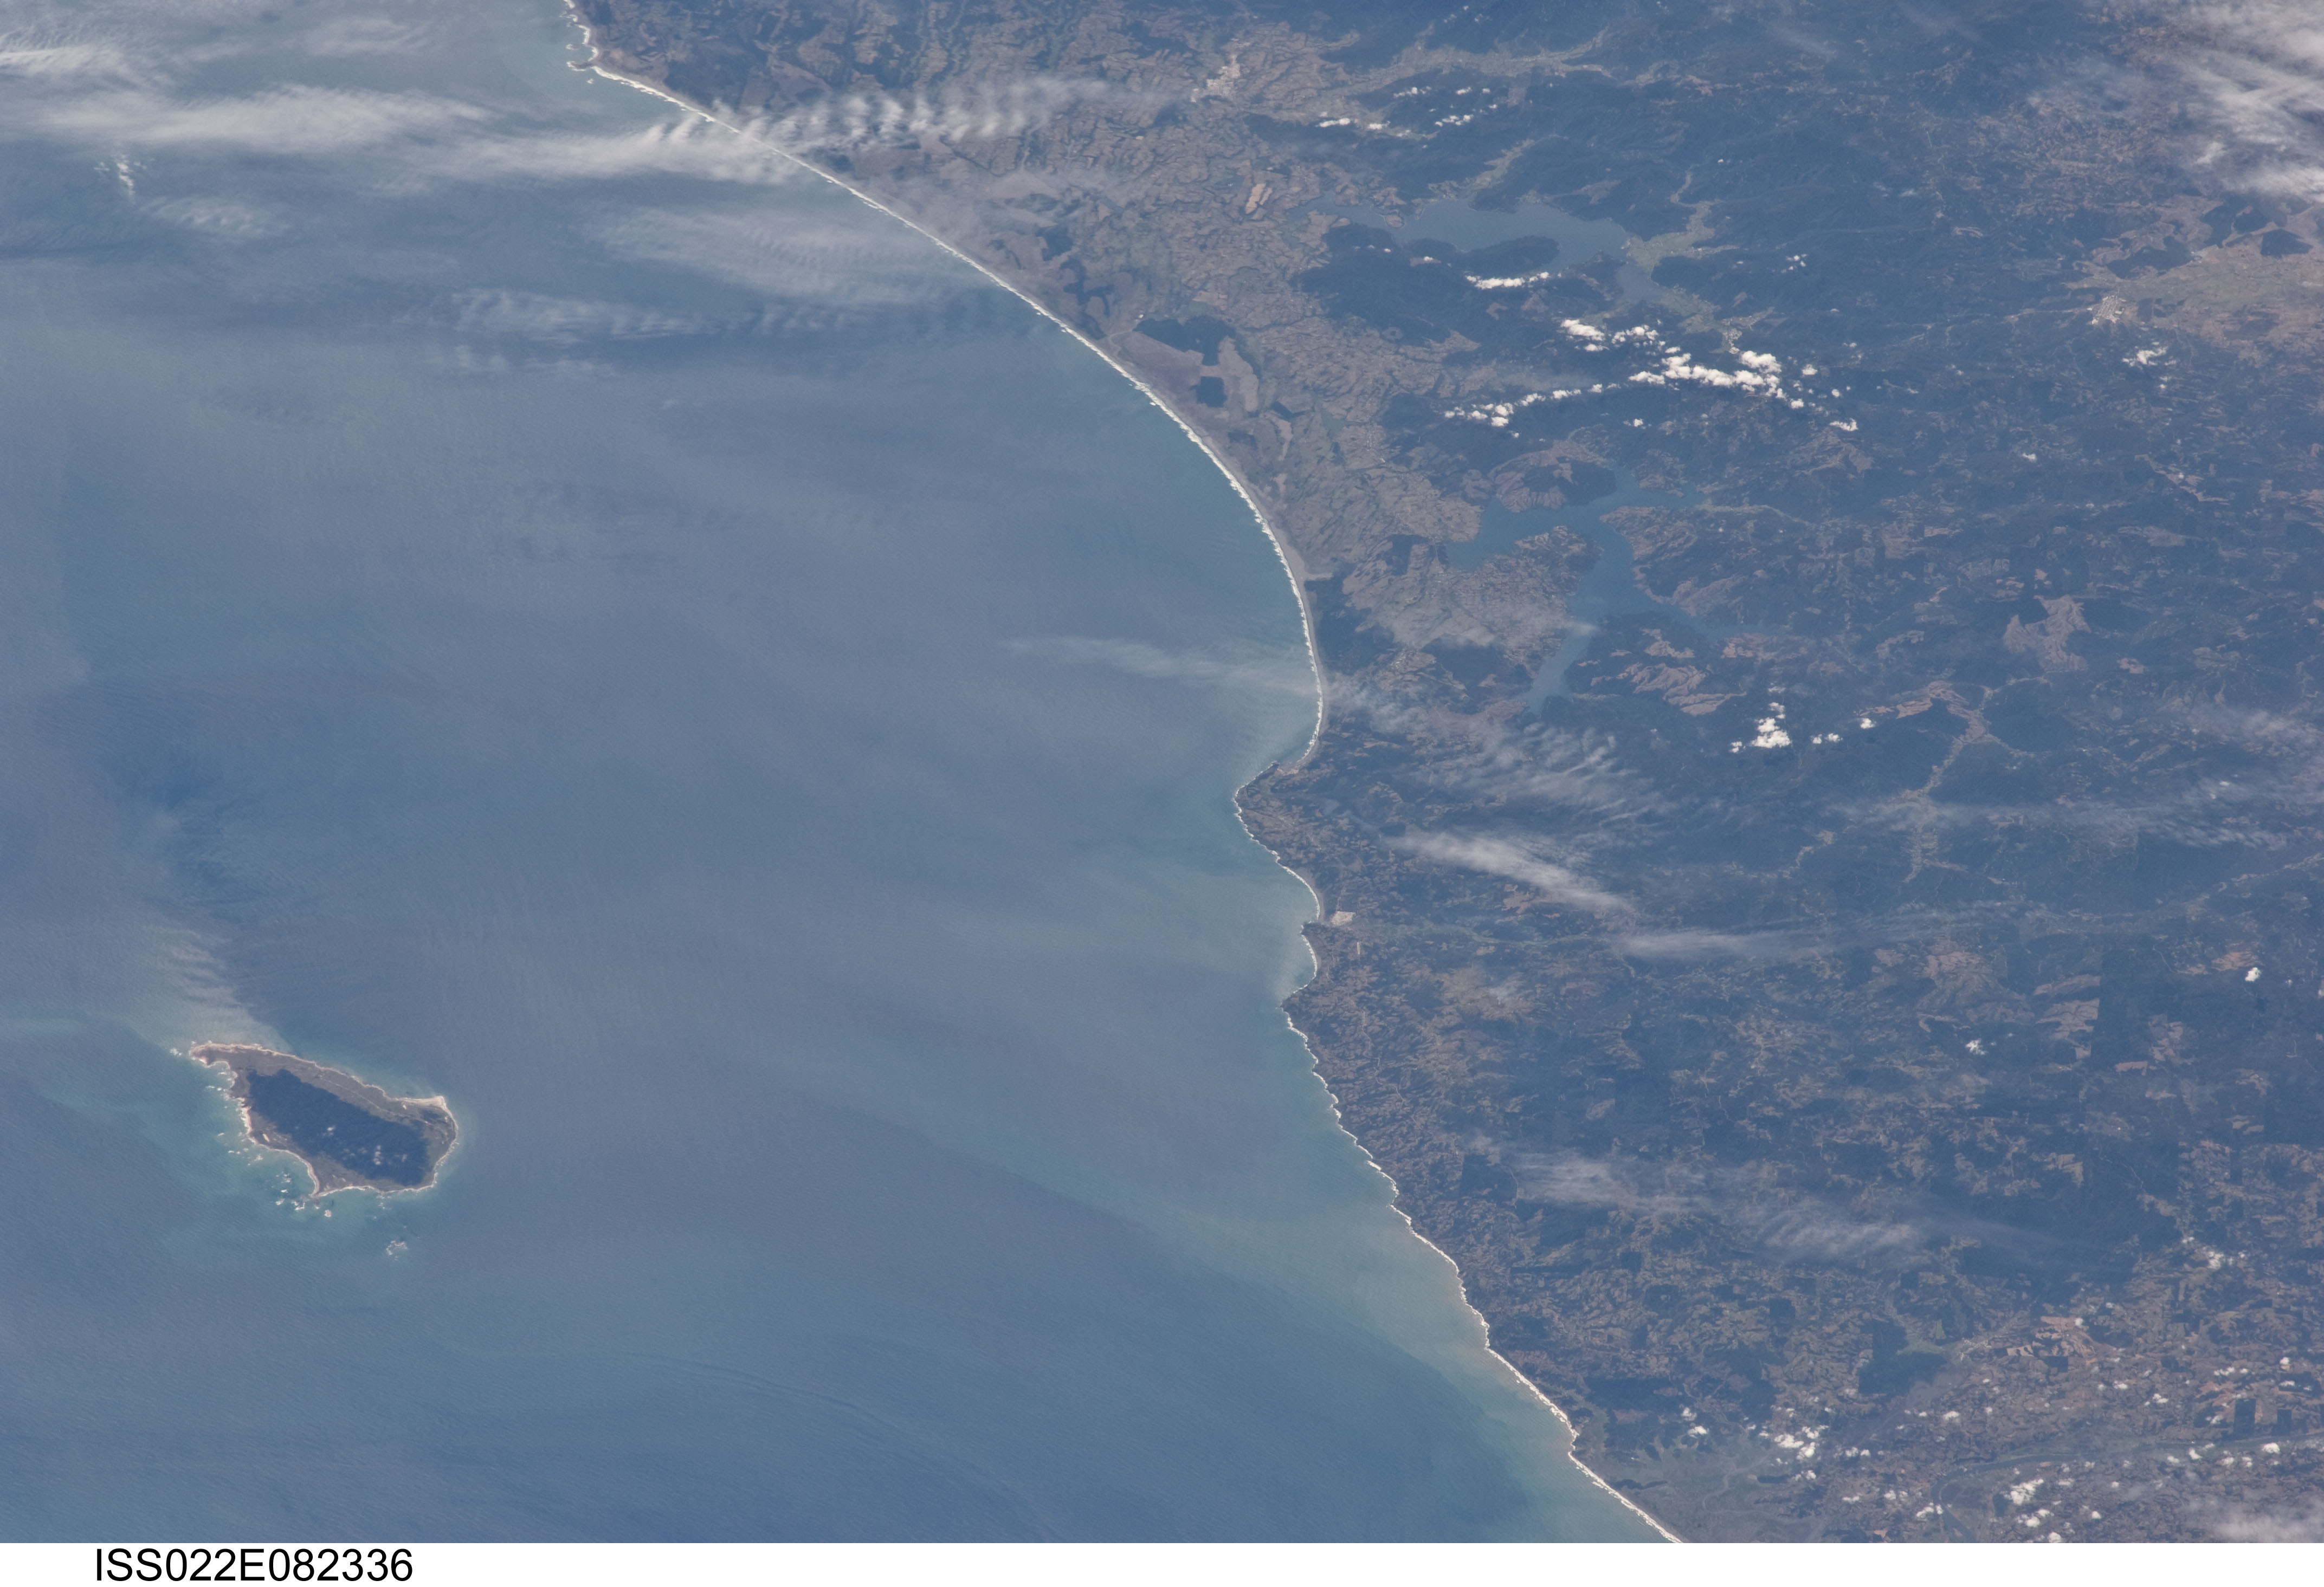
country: CHILE
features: COAST, POINT NENA, MOCHA I., FOR., AGR., LAKES, IMPERIAL R.
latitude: -38.2
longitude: -73.5
